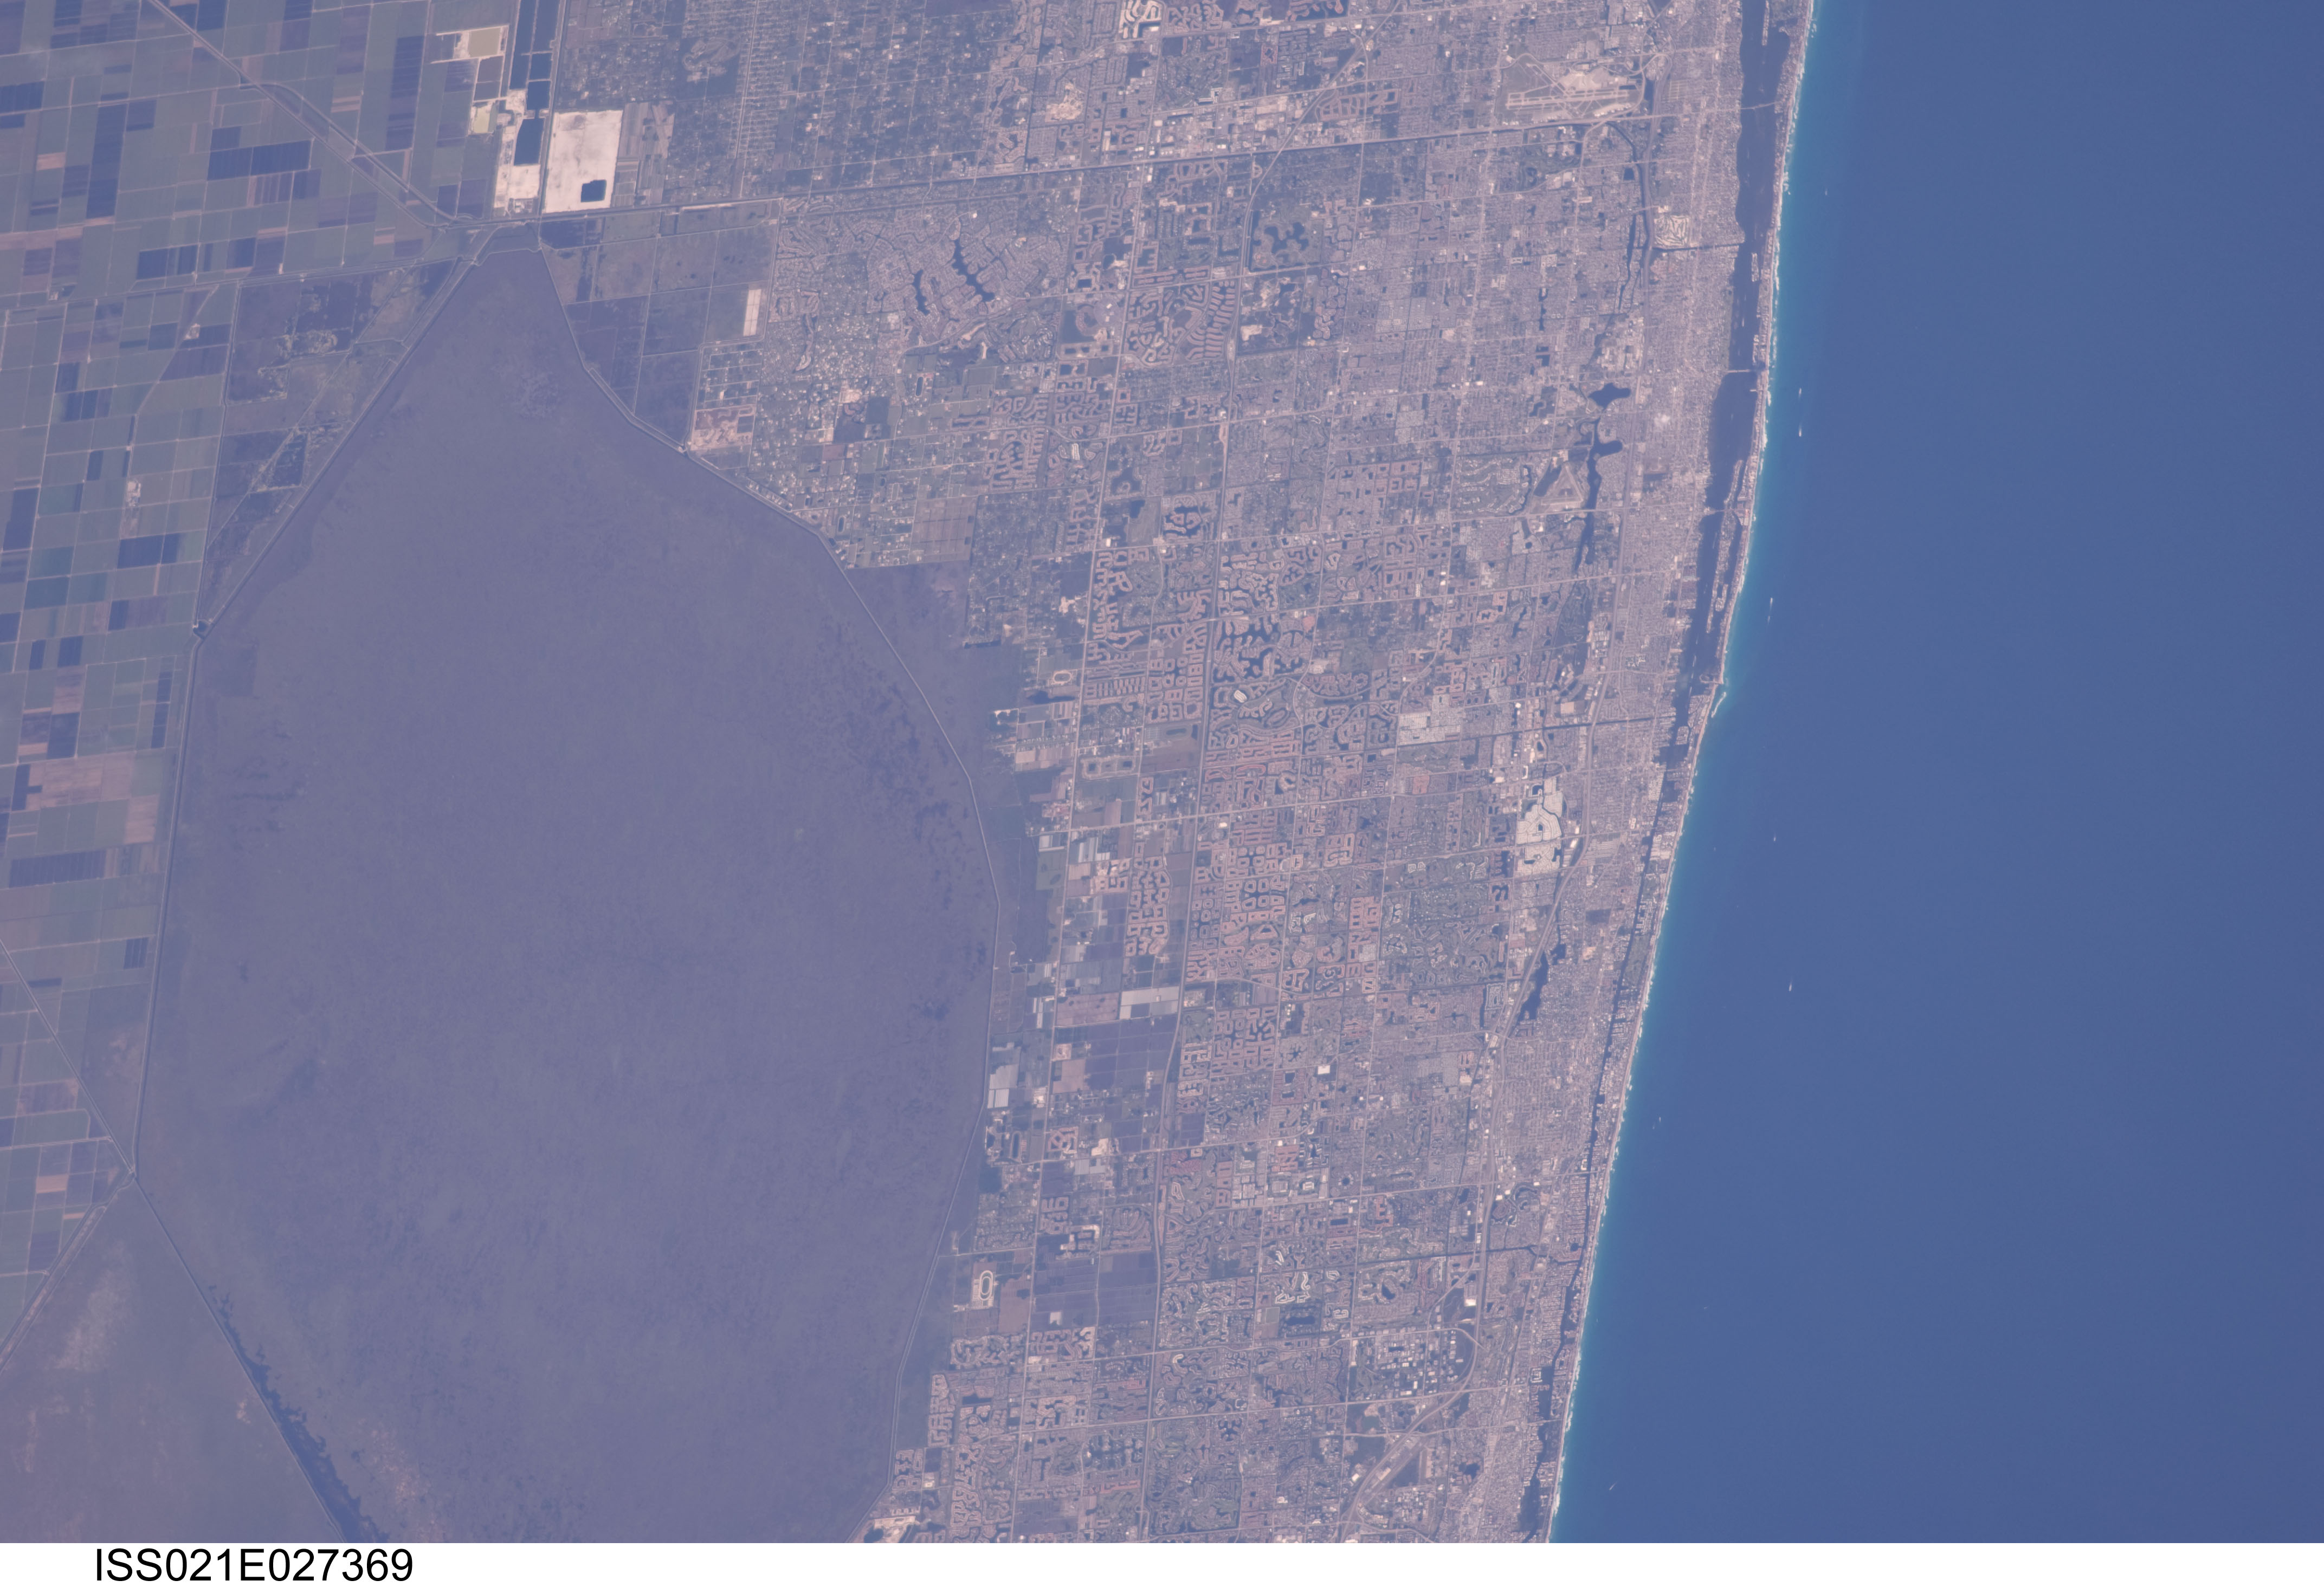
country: USA-FLORIDA
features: DELRAY BEACH, WELLINGTON, WEST PALM BEACH INTERNATIONAL AIRPORT
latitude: 26.6
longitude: -80.2
